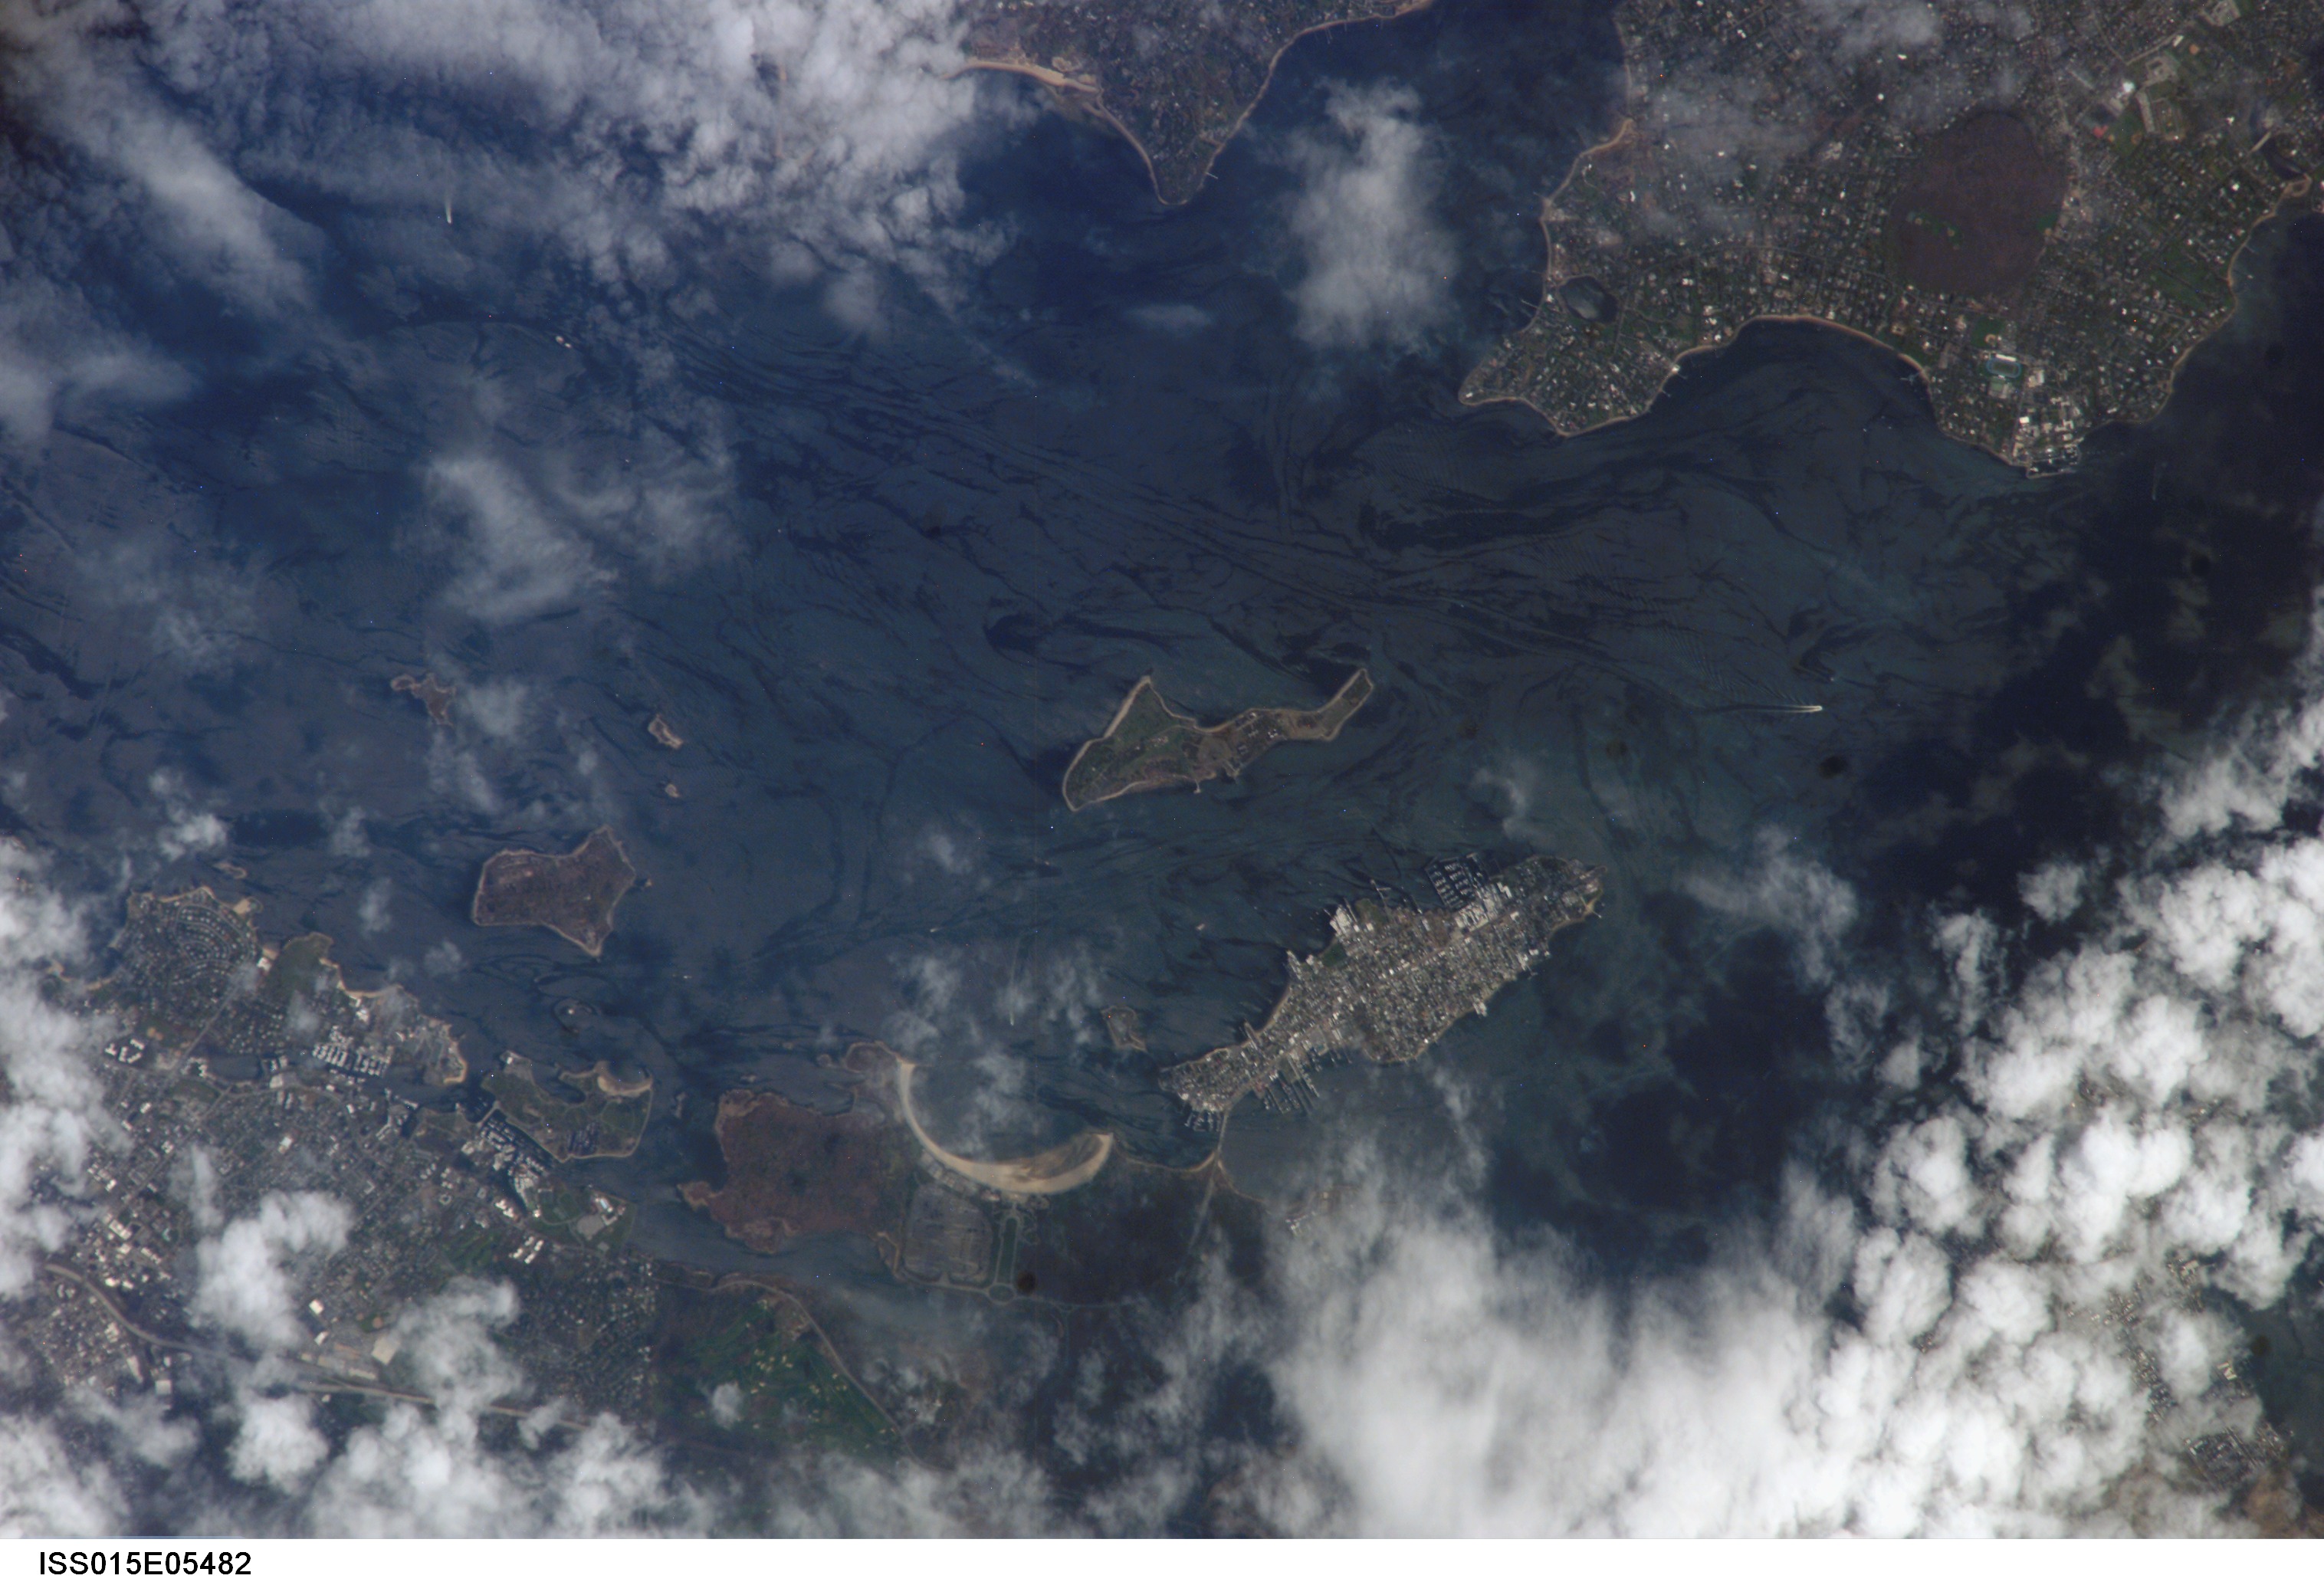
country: USA-NEW YORK
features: CITY I., EAST RIVER, HART I.
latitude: 40.9
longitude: -73.8
